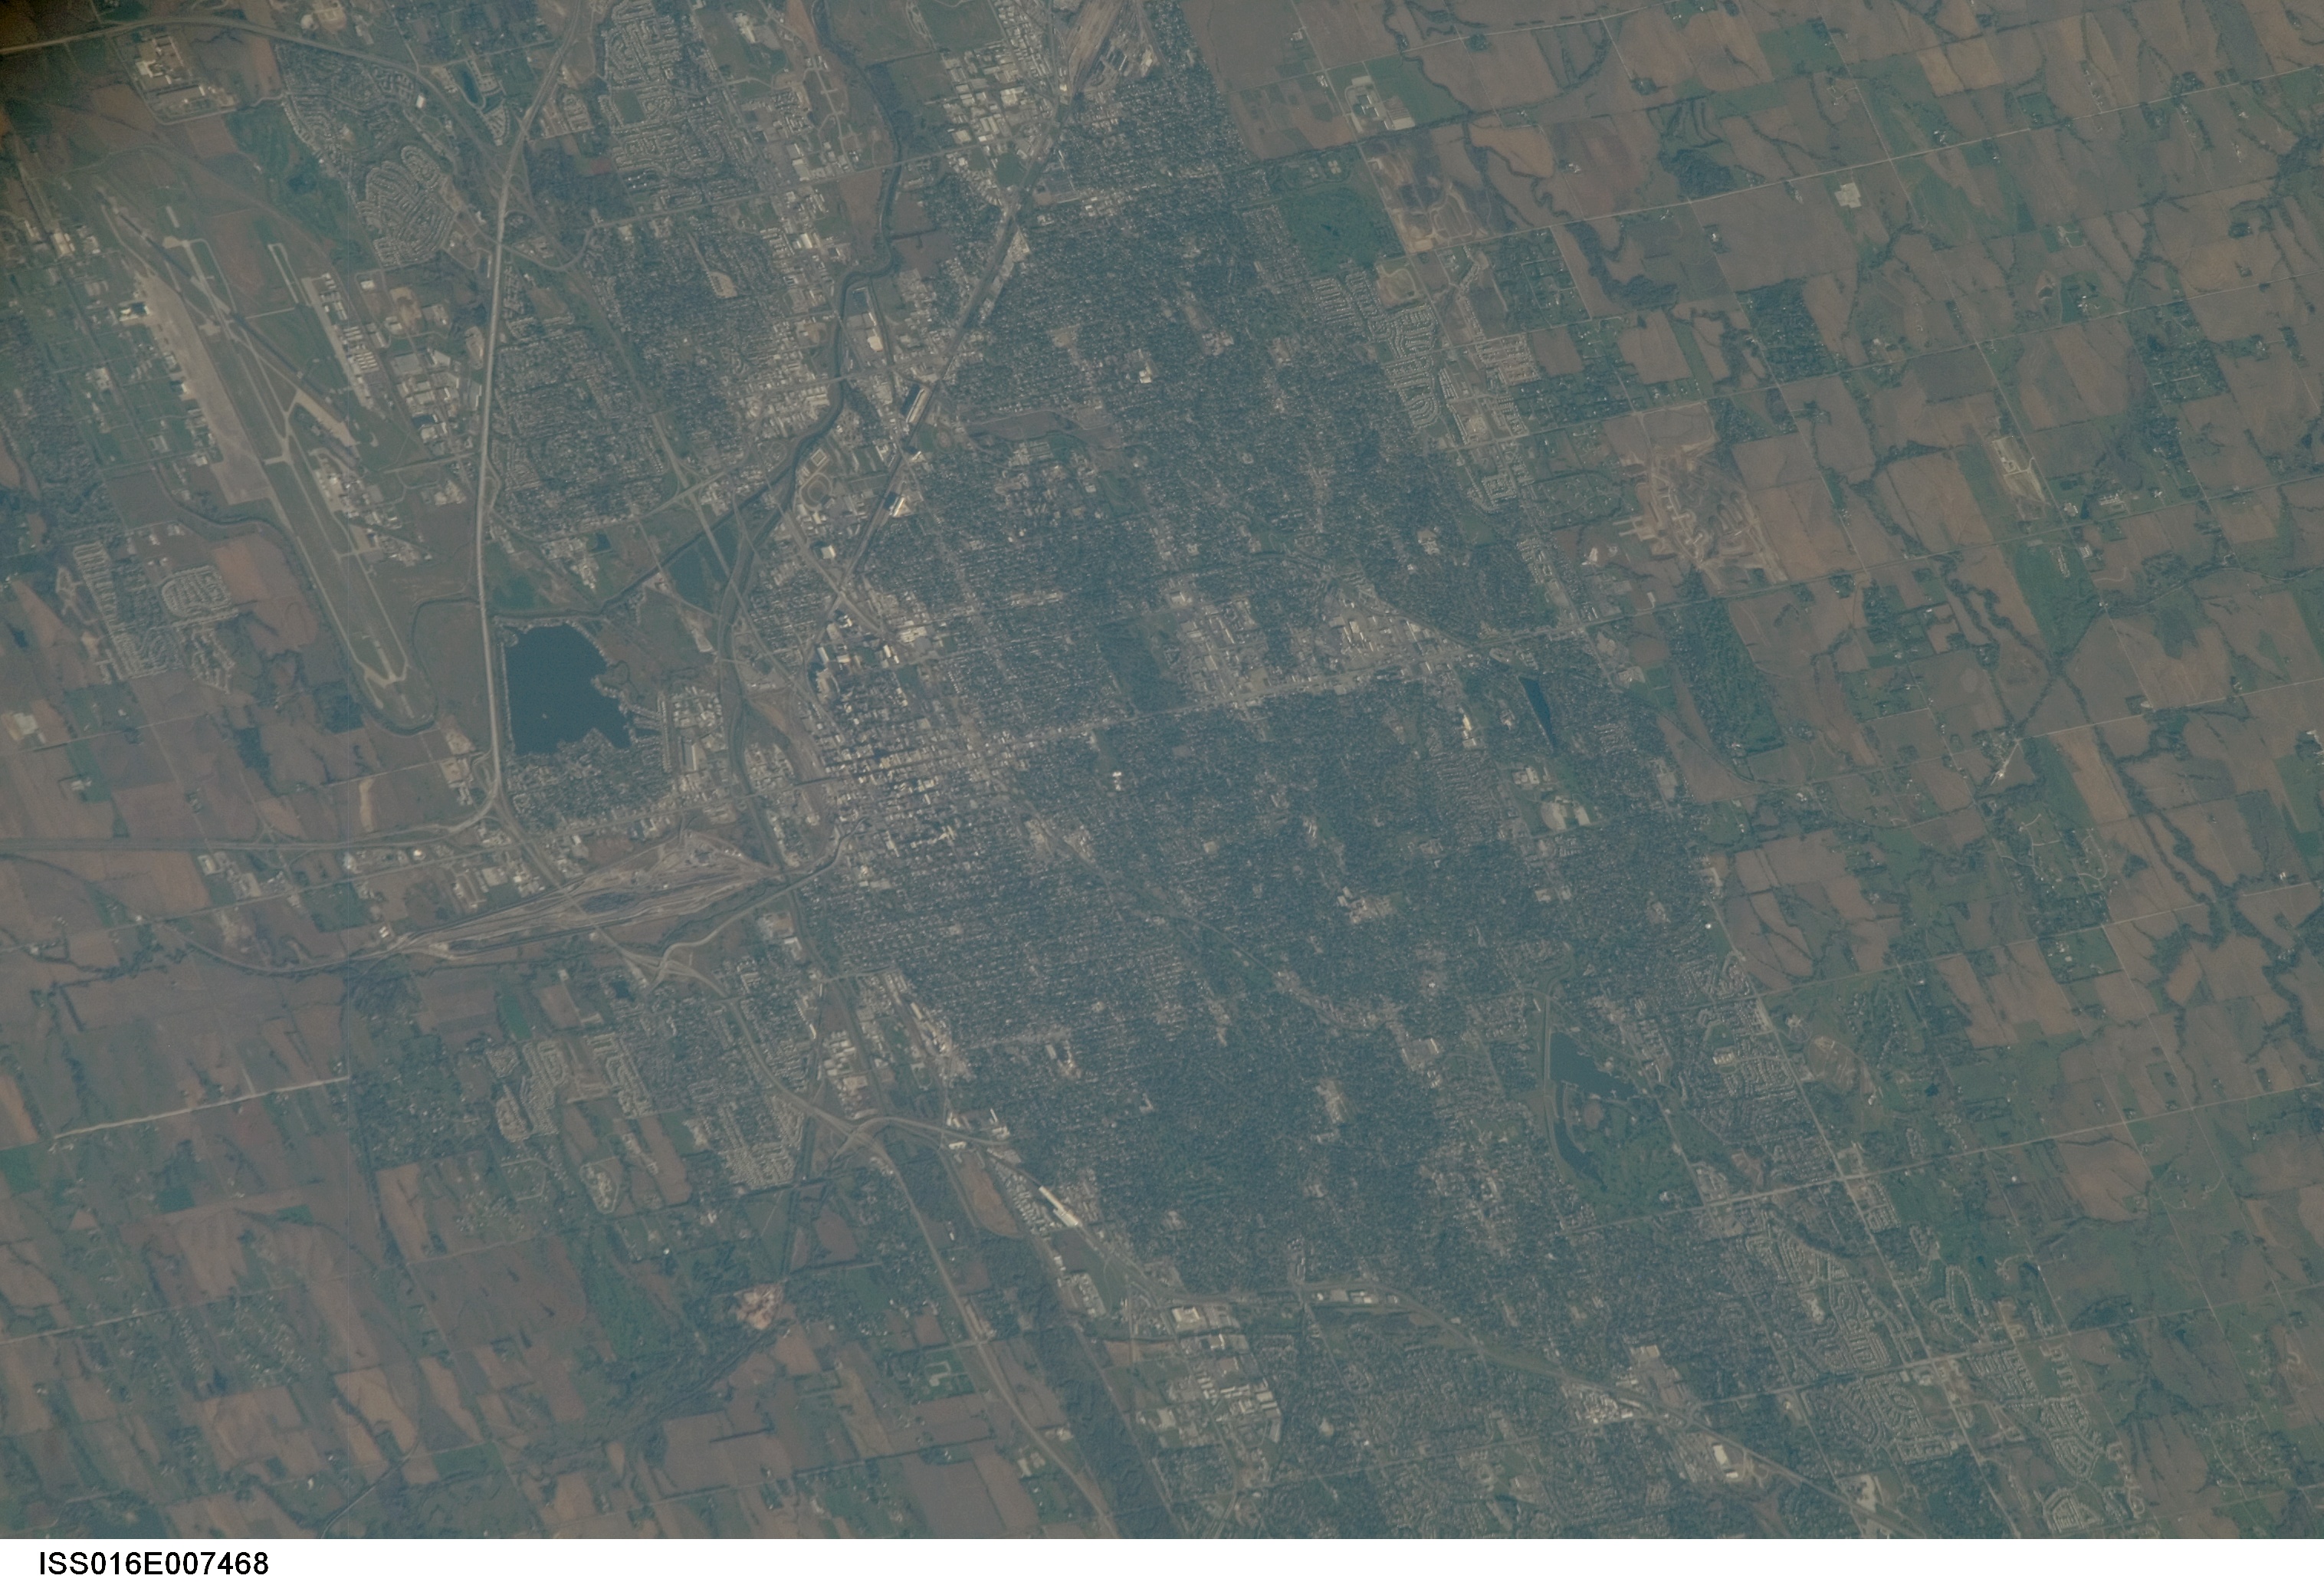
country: USA-NEBRASKA
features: LINCOLN AIRPORT, CITY, AGR.
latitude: 40.8
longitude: -96.7
